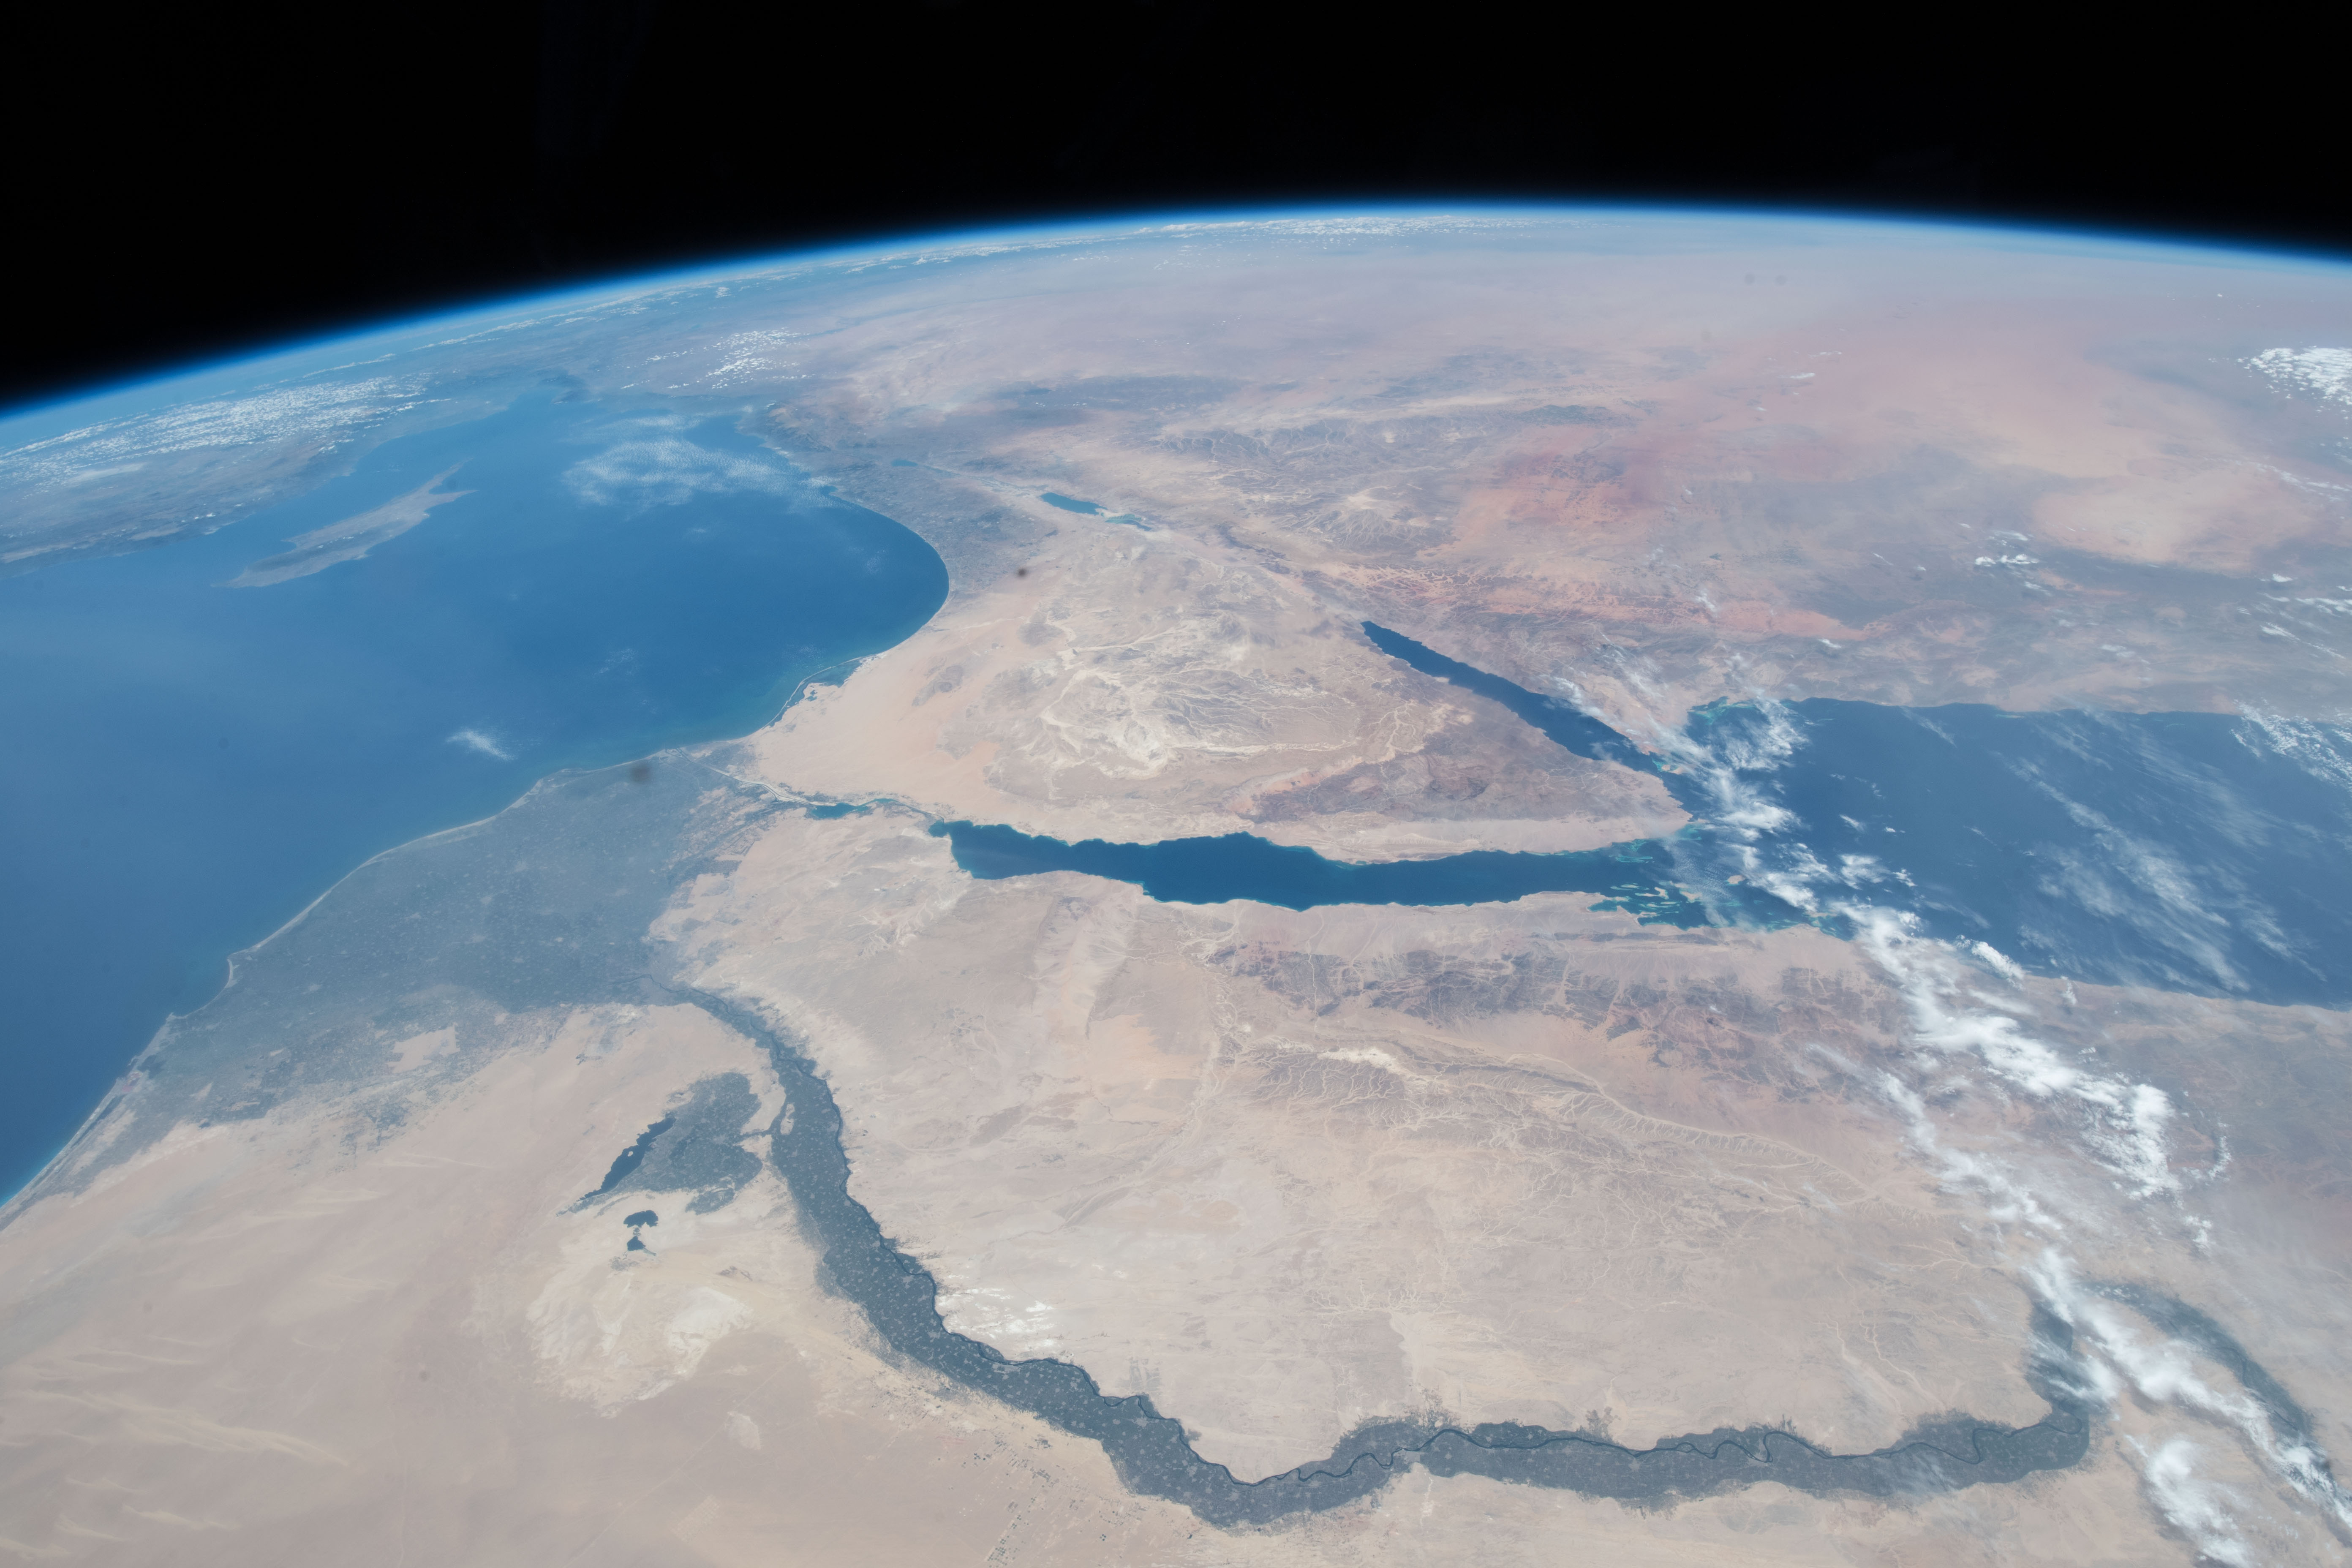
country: EGYPT
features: NILE RIVER, EGYPT, RED SEA, SUEZ CANAL, MEDITERRANEAN SEA, GULF OF AQABA, GULF OF SUEZ, EARTH LIMB
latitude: 29.5
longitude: 33.5
